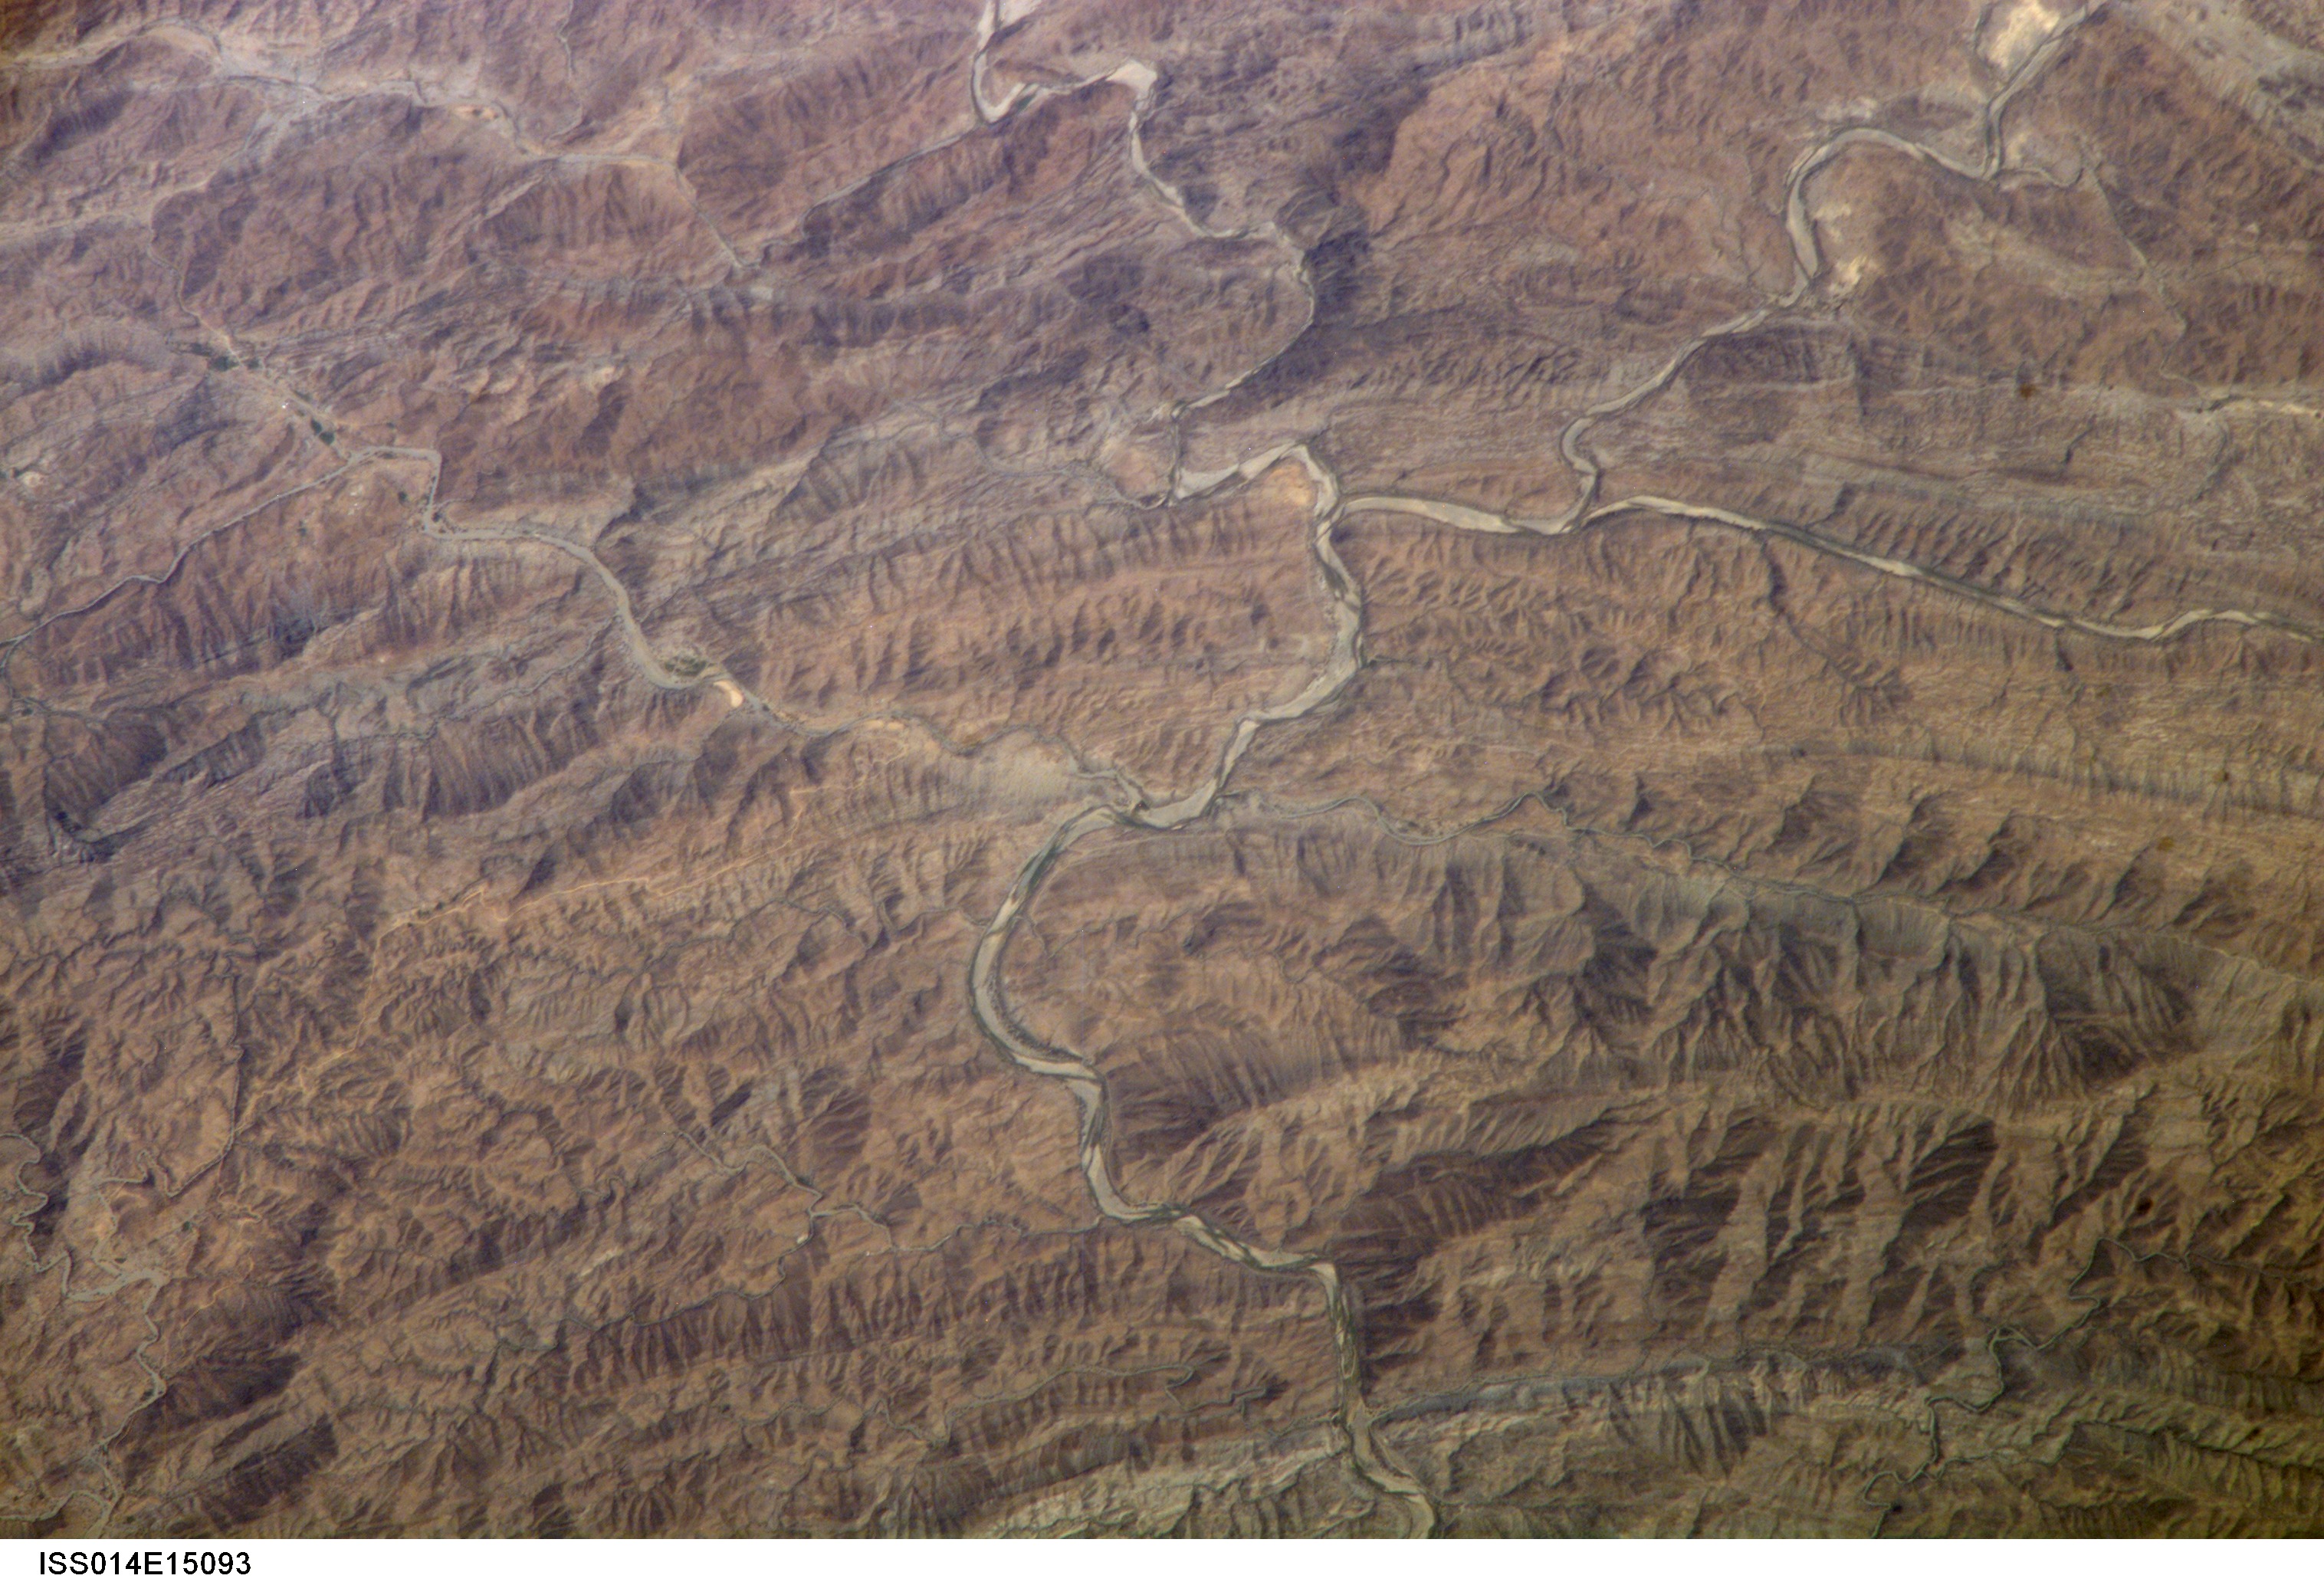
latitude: 18.8
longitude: 41.8
